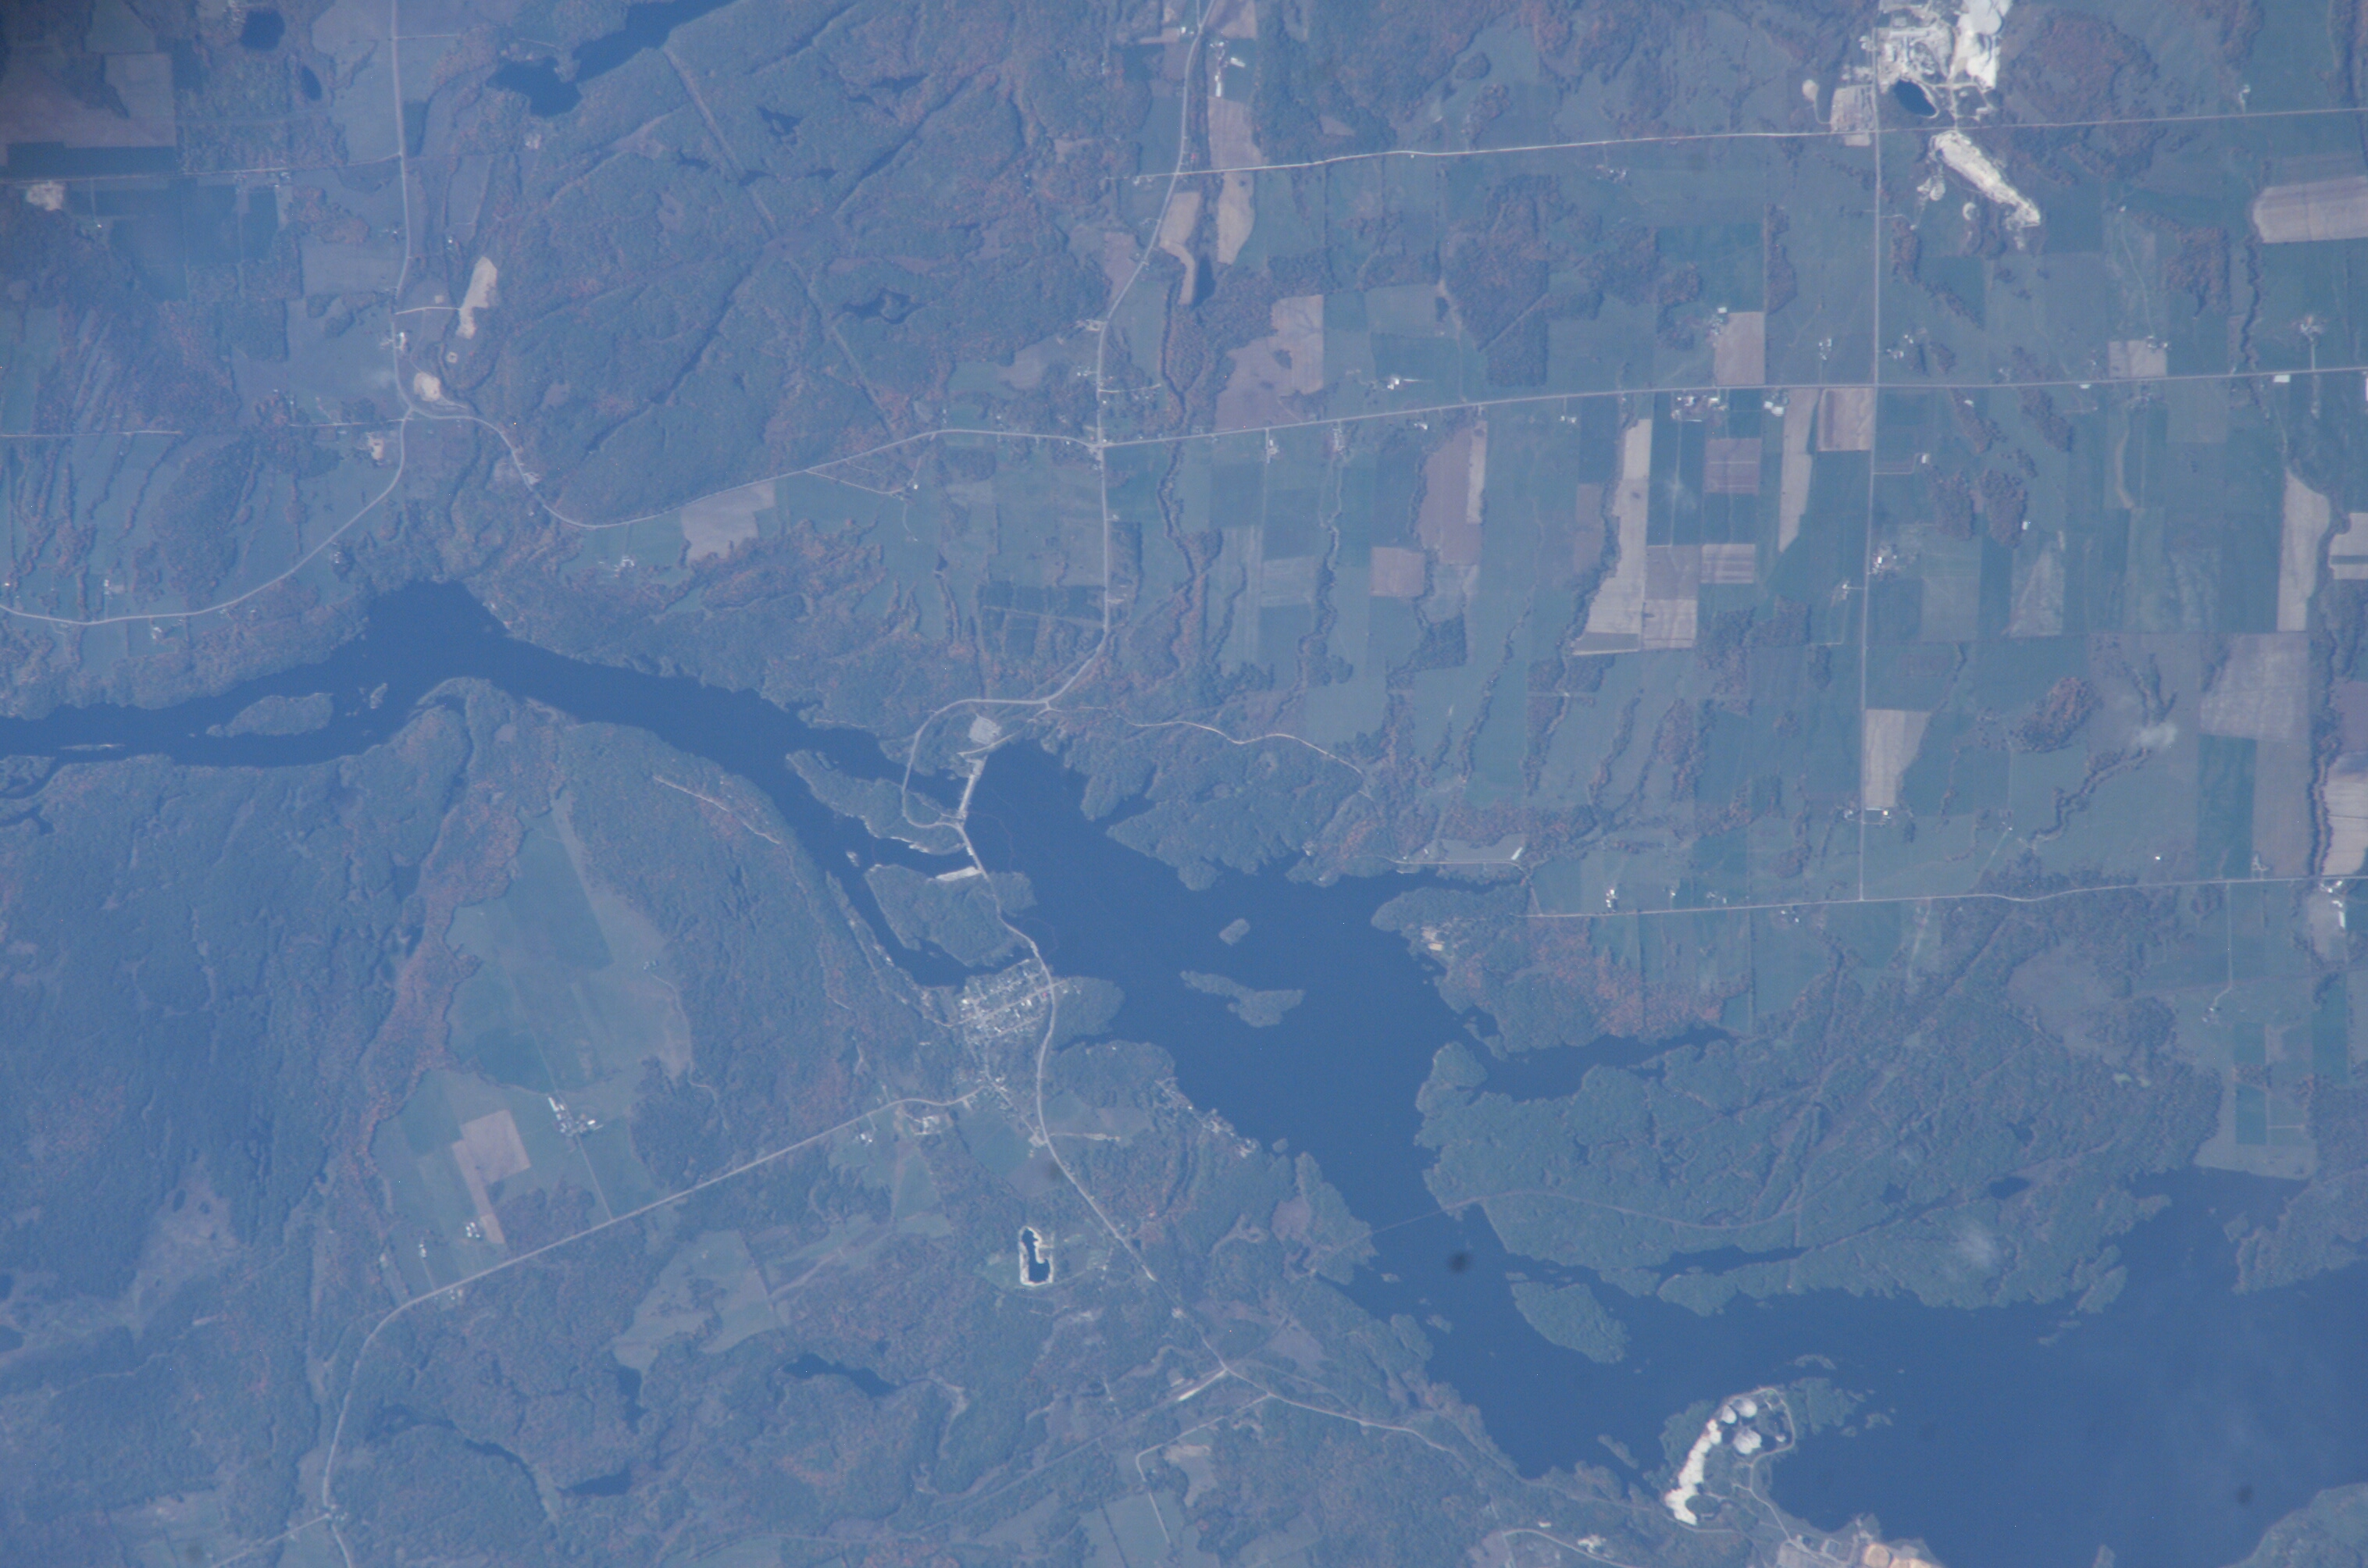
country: CANADA-O
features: OTTAWA RIVER, AGRICULTURE
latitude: 45.6
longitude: -76.7
